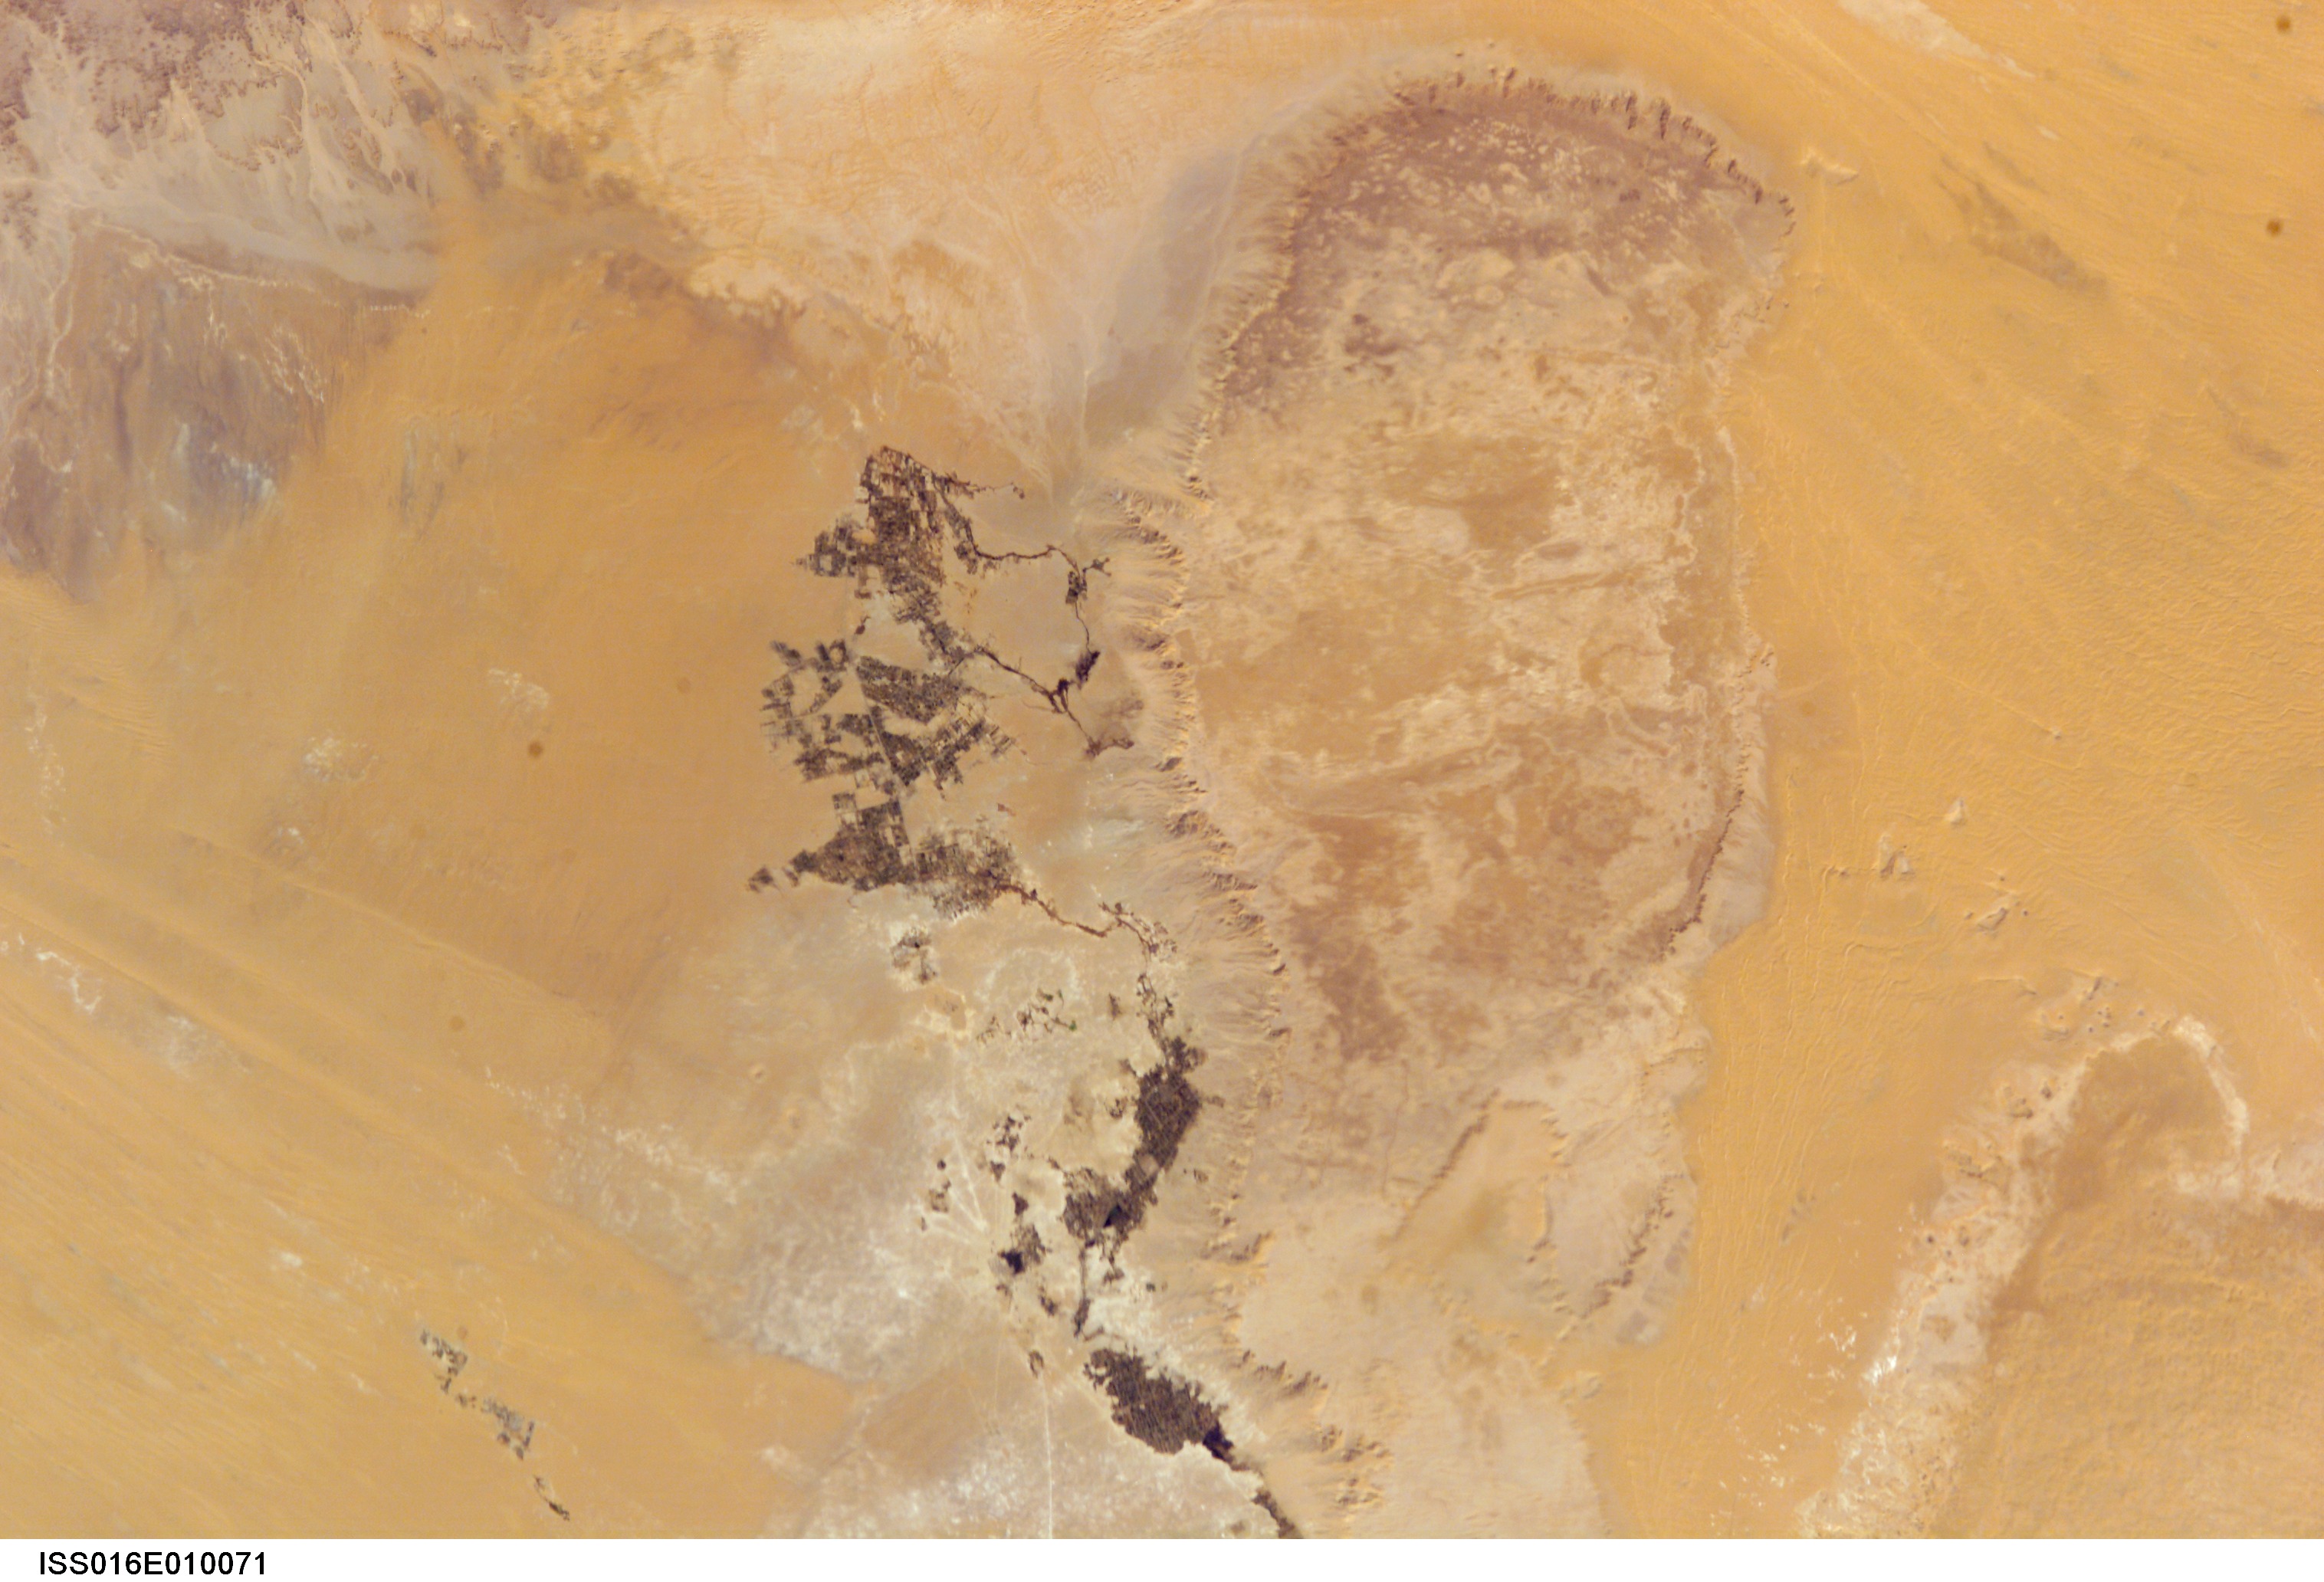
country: EGYPT
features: FARAFRA OASIS, BLUFFS, DUNES
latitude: 27.0
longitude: 28.0
